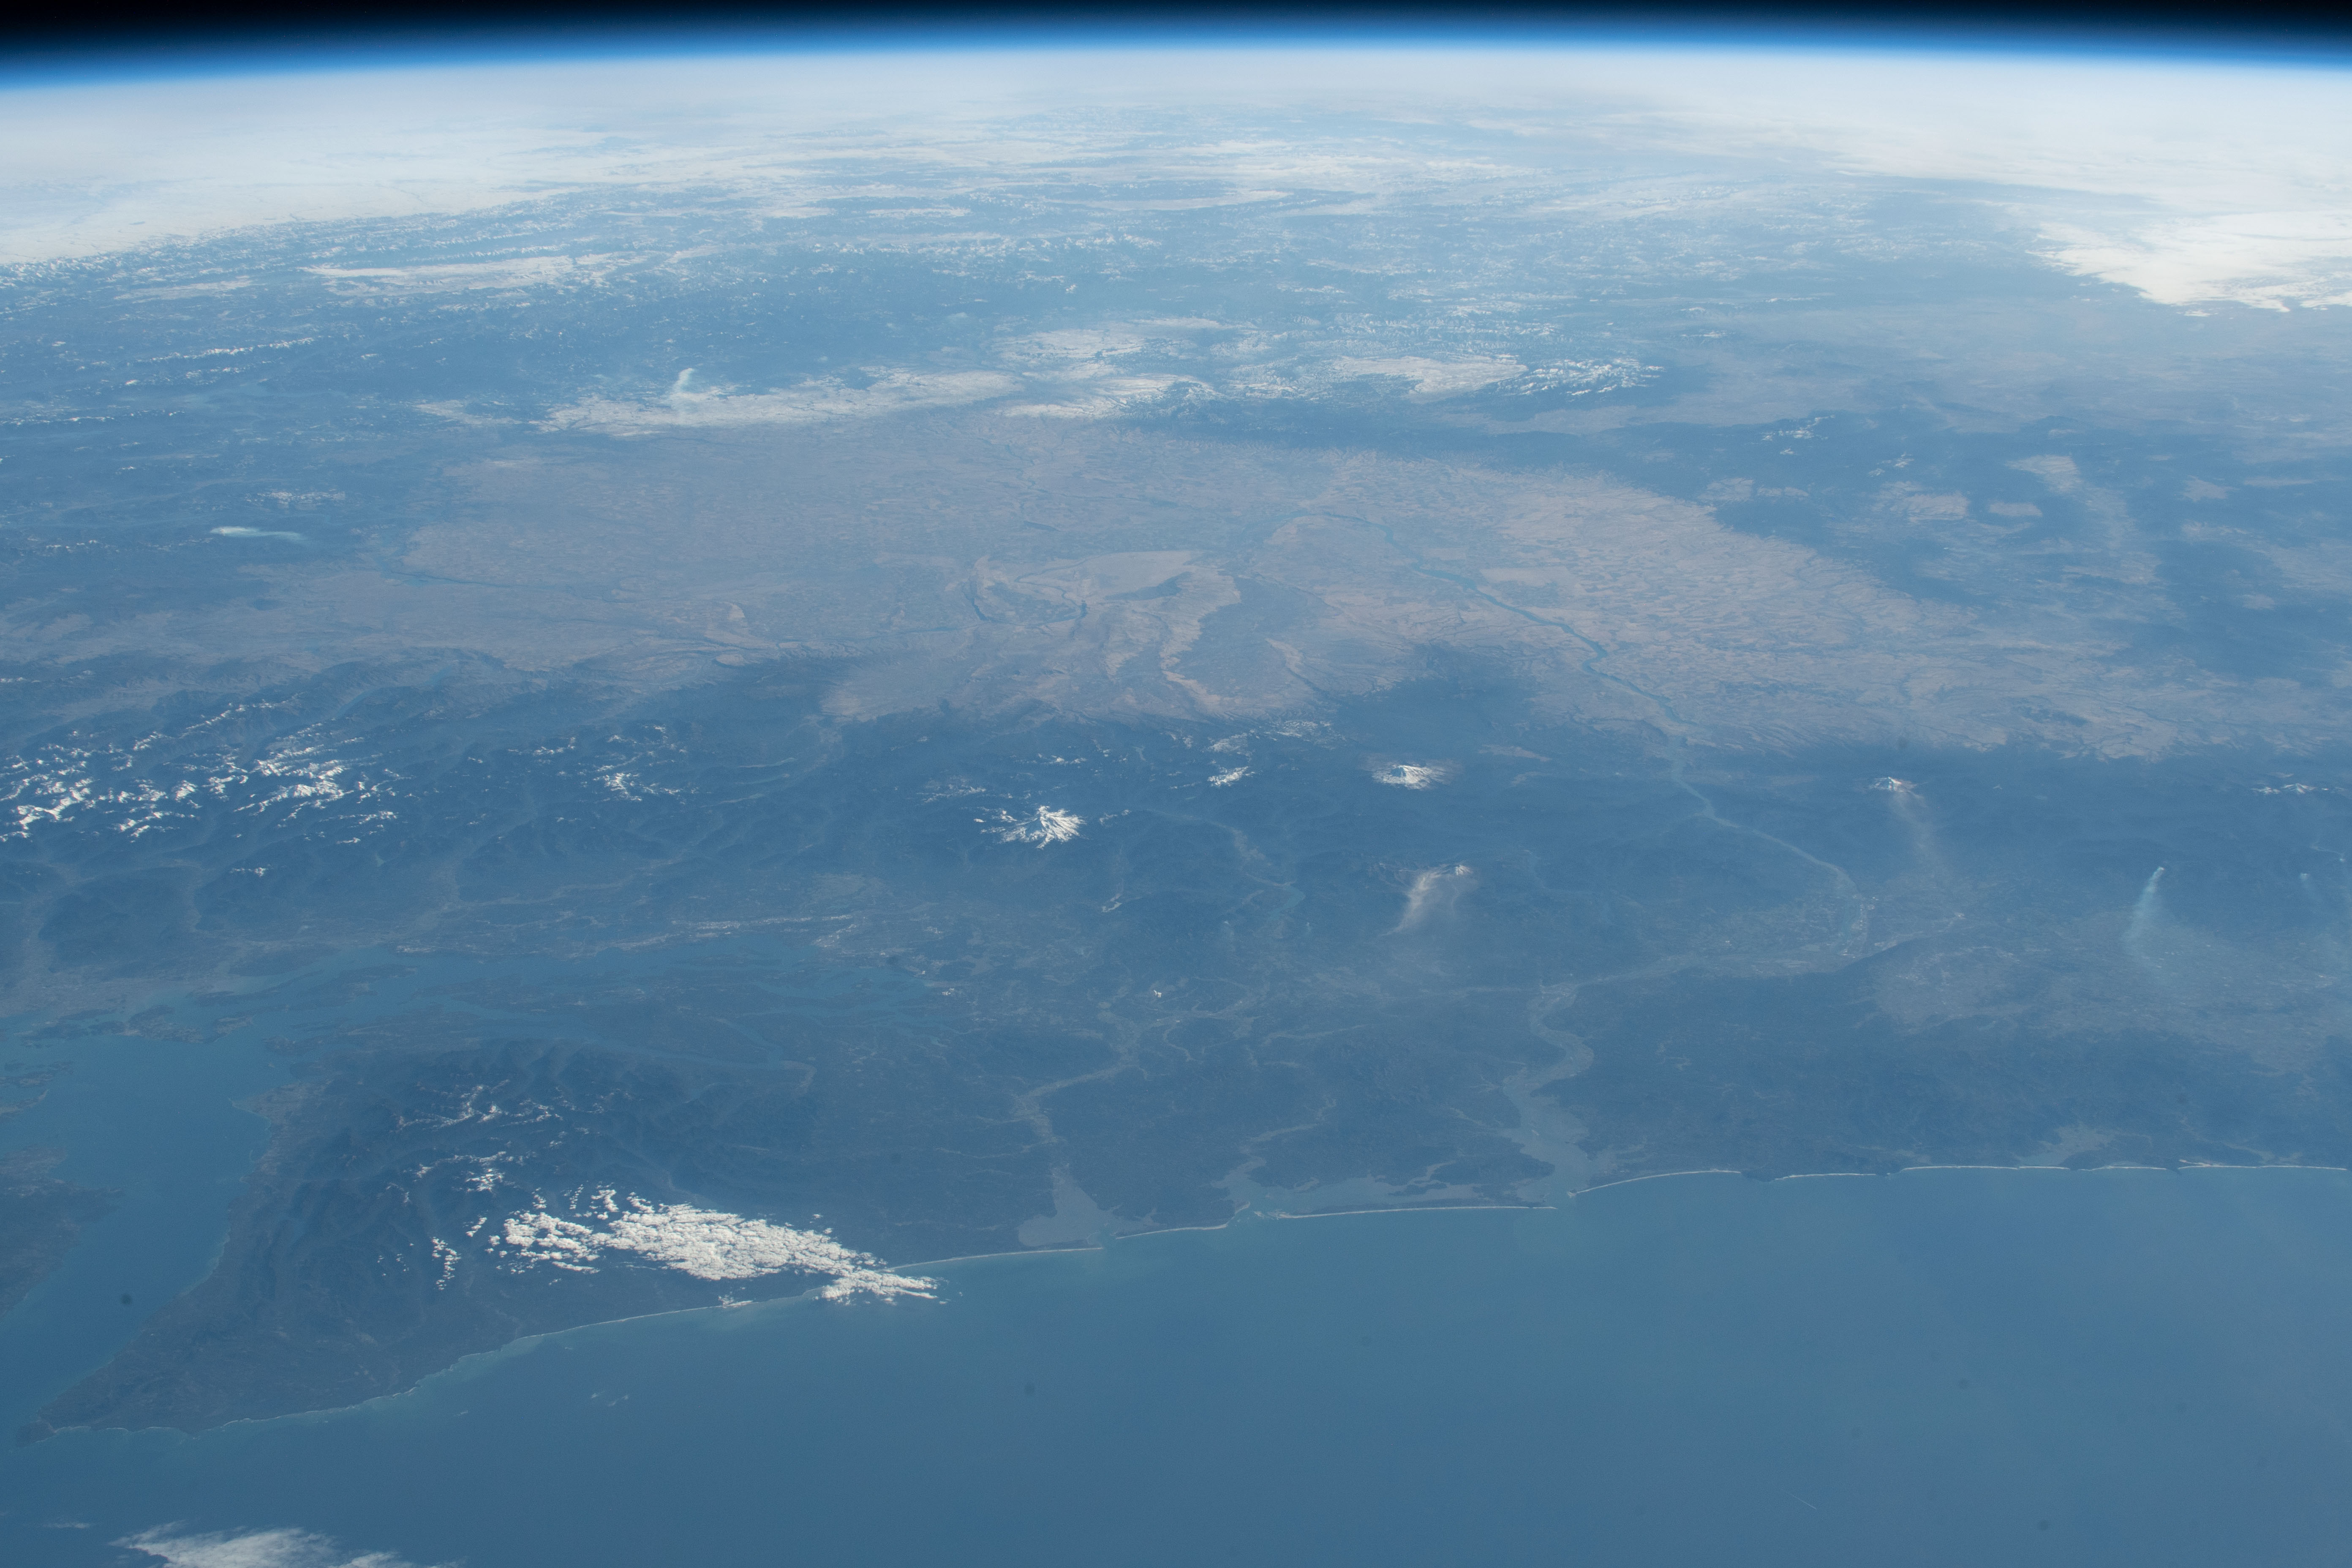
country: USA-WASHINGTON
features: UMPQUA NATIONAL FOREST, SNOQUALMIE NATIONAL FOREST, MOUNT ADAMS, MOUNT RAINIER, STRAIT OF JUAN DE FUCA, SALISH SEA
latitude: 46.5
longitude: -121.5
